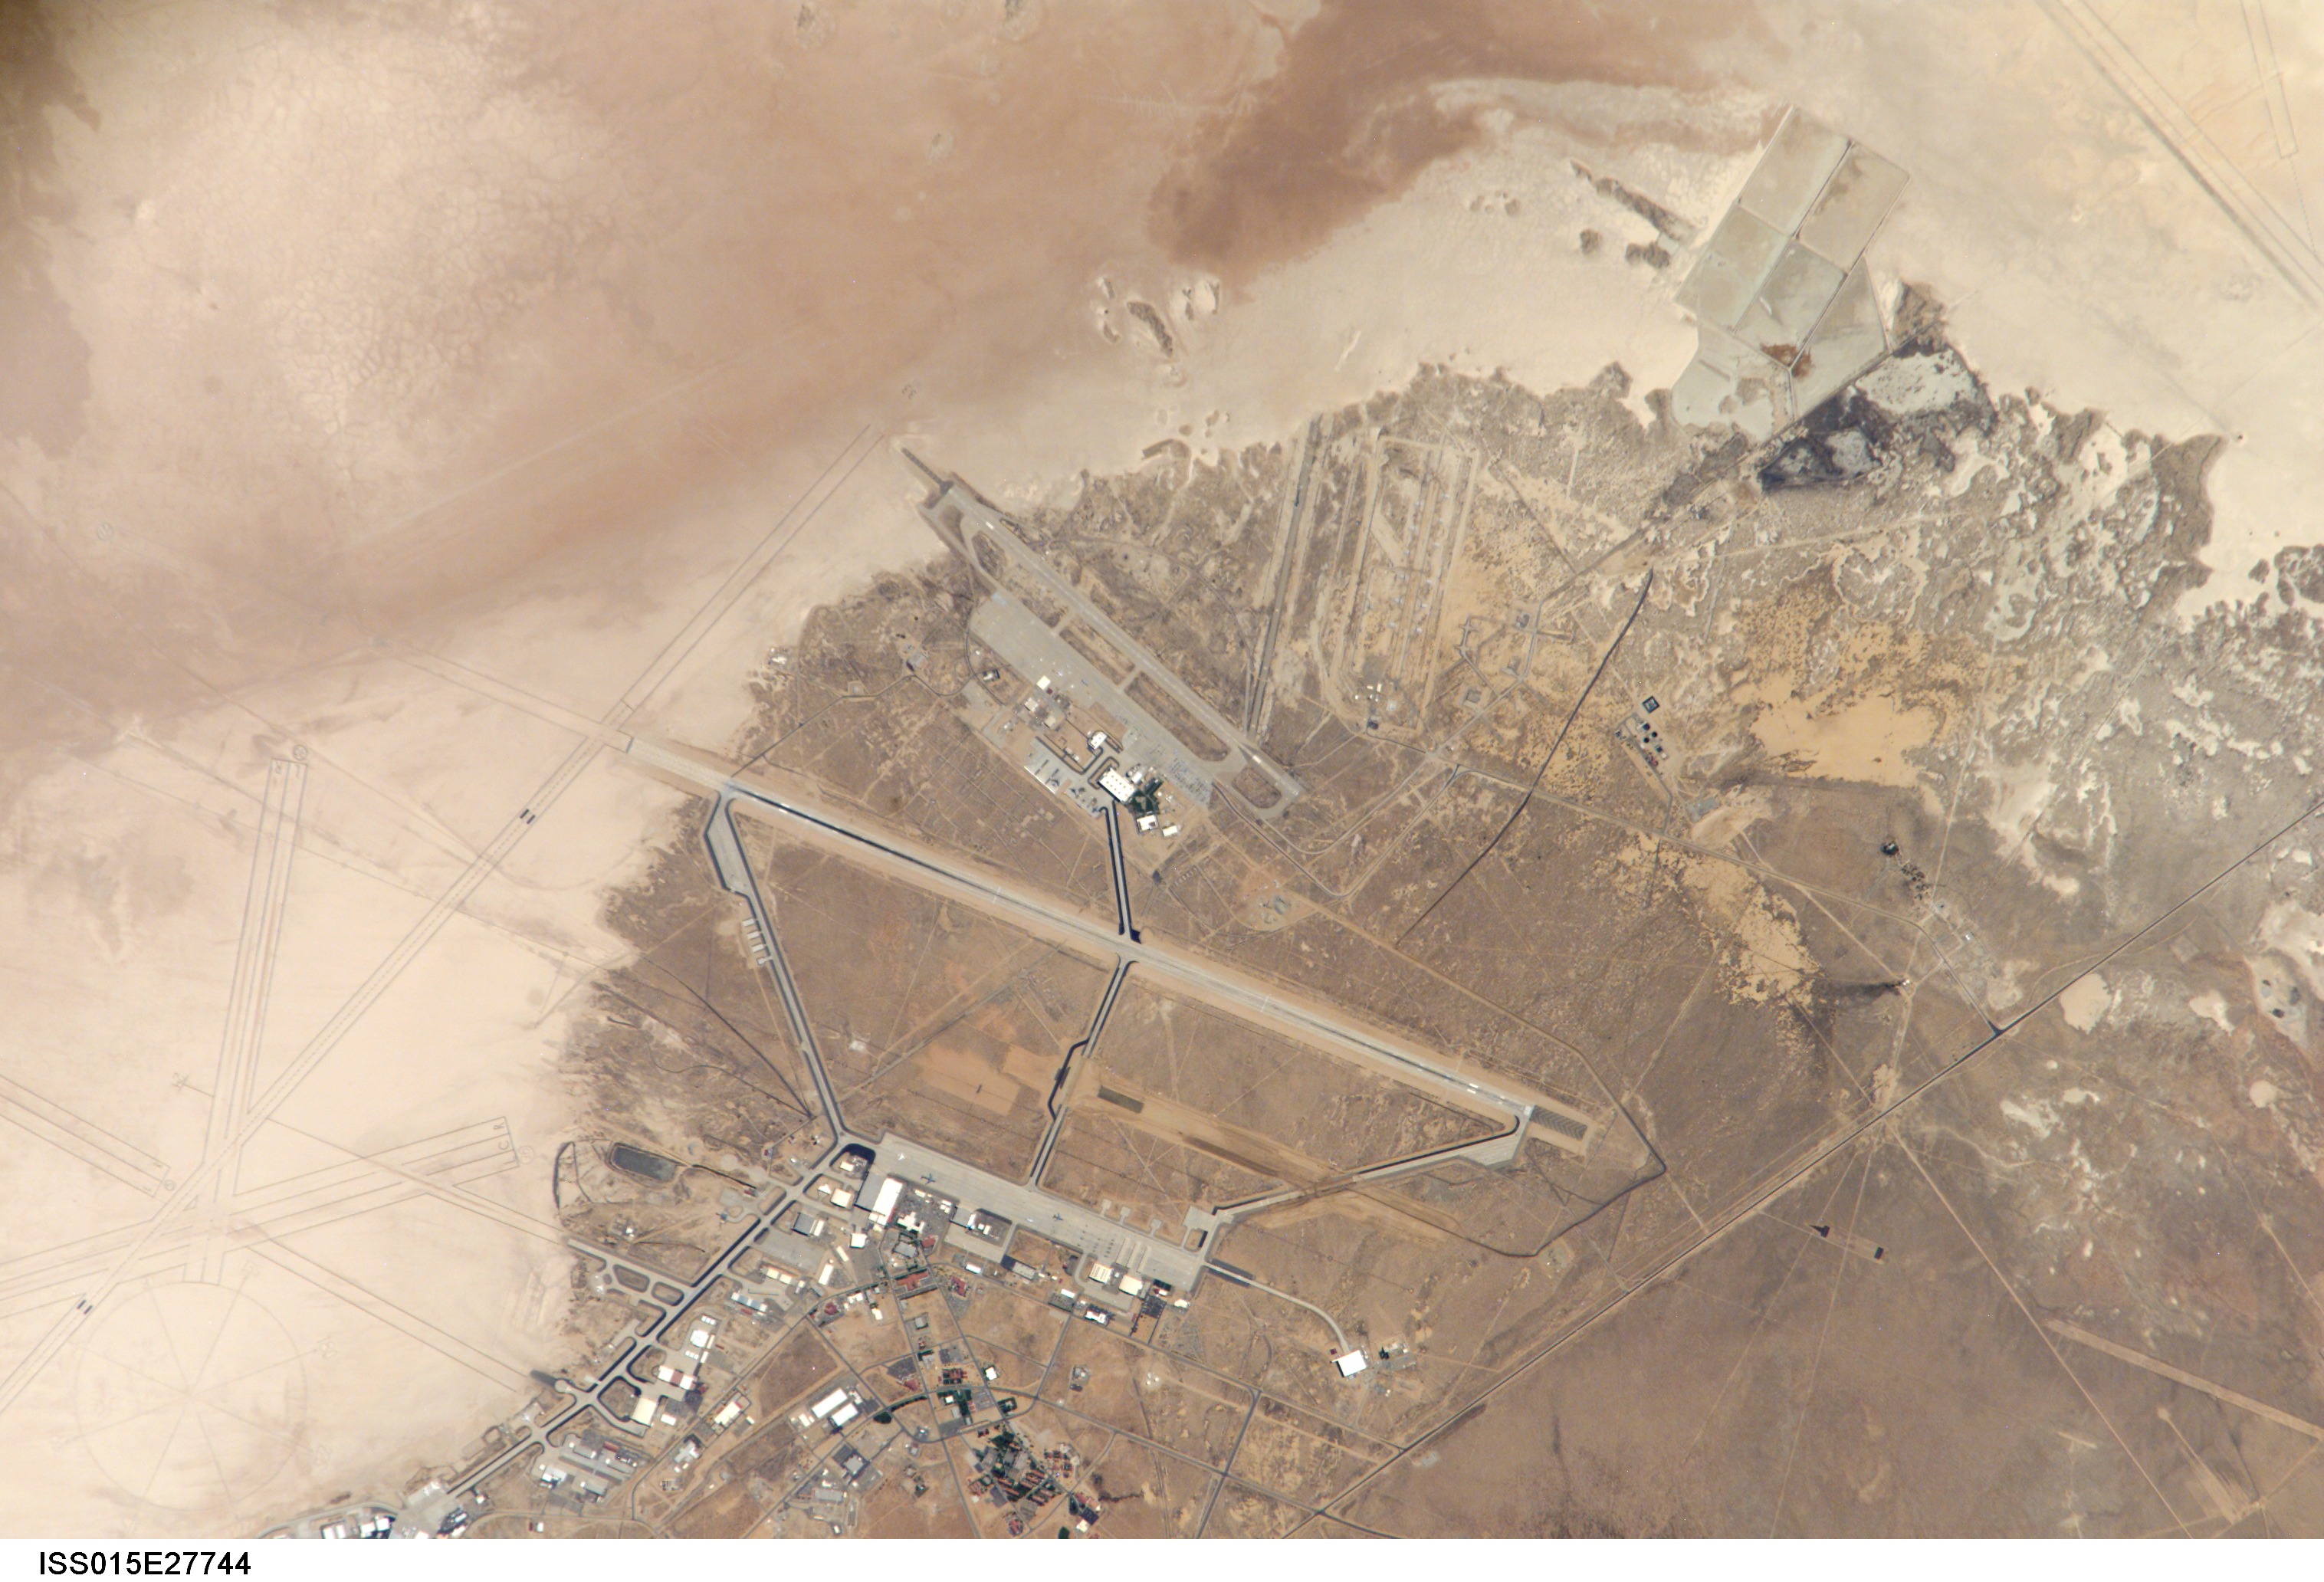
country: USA-CALIFORNIA
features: SOUTH BASE, EDWARDS AFB
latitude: 34.9
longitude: -117.9
